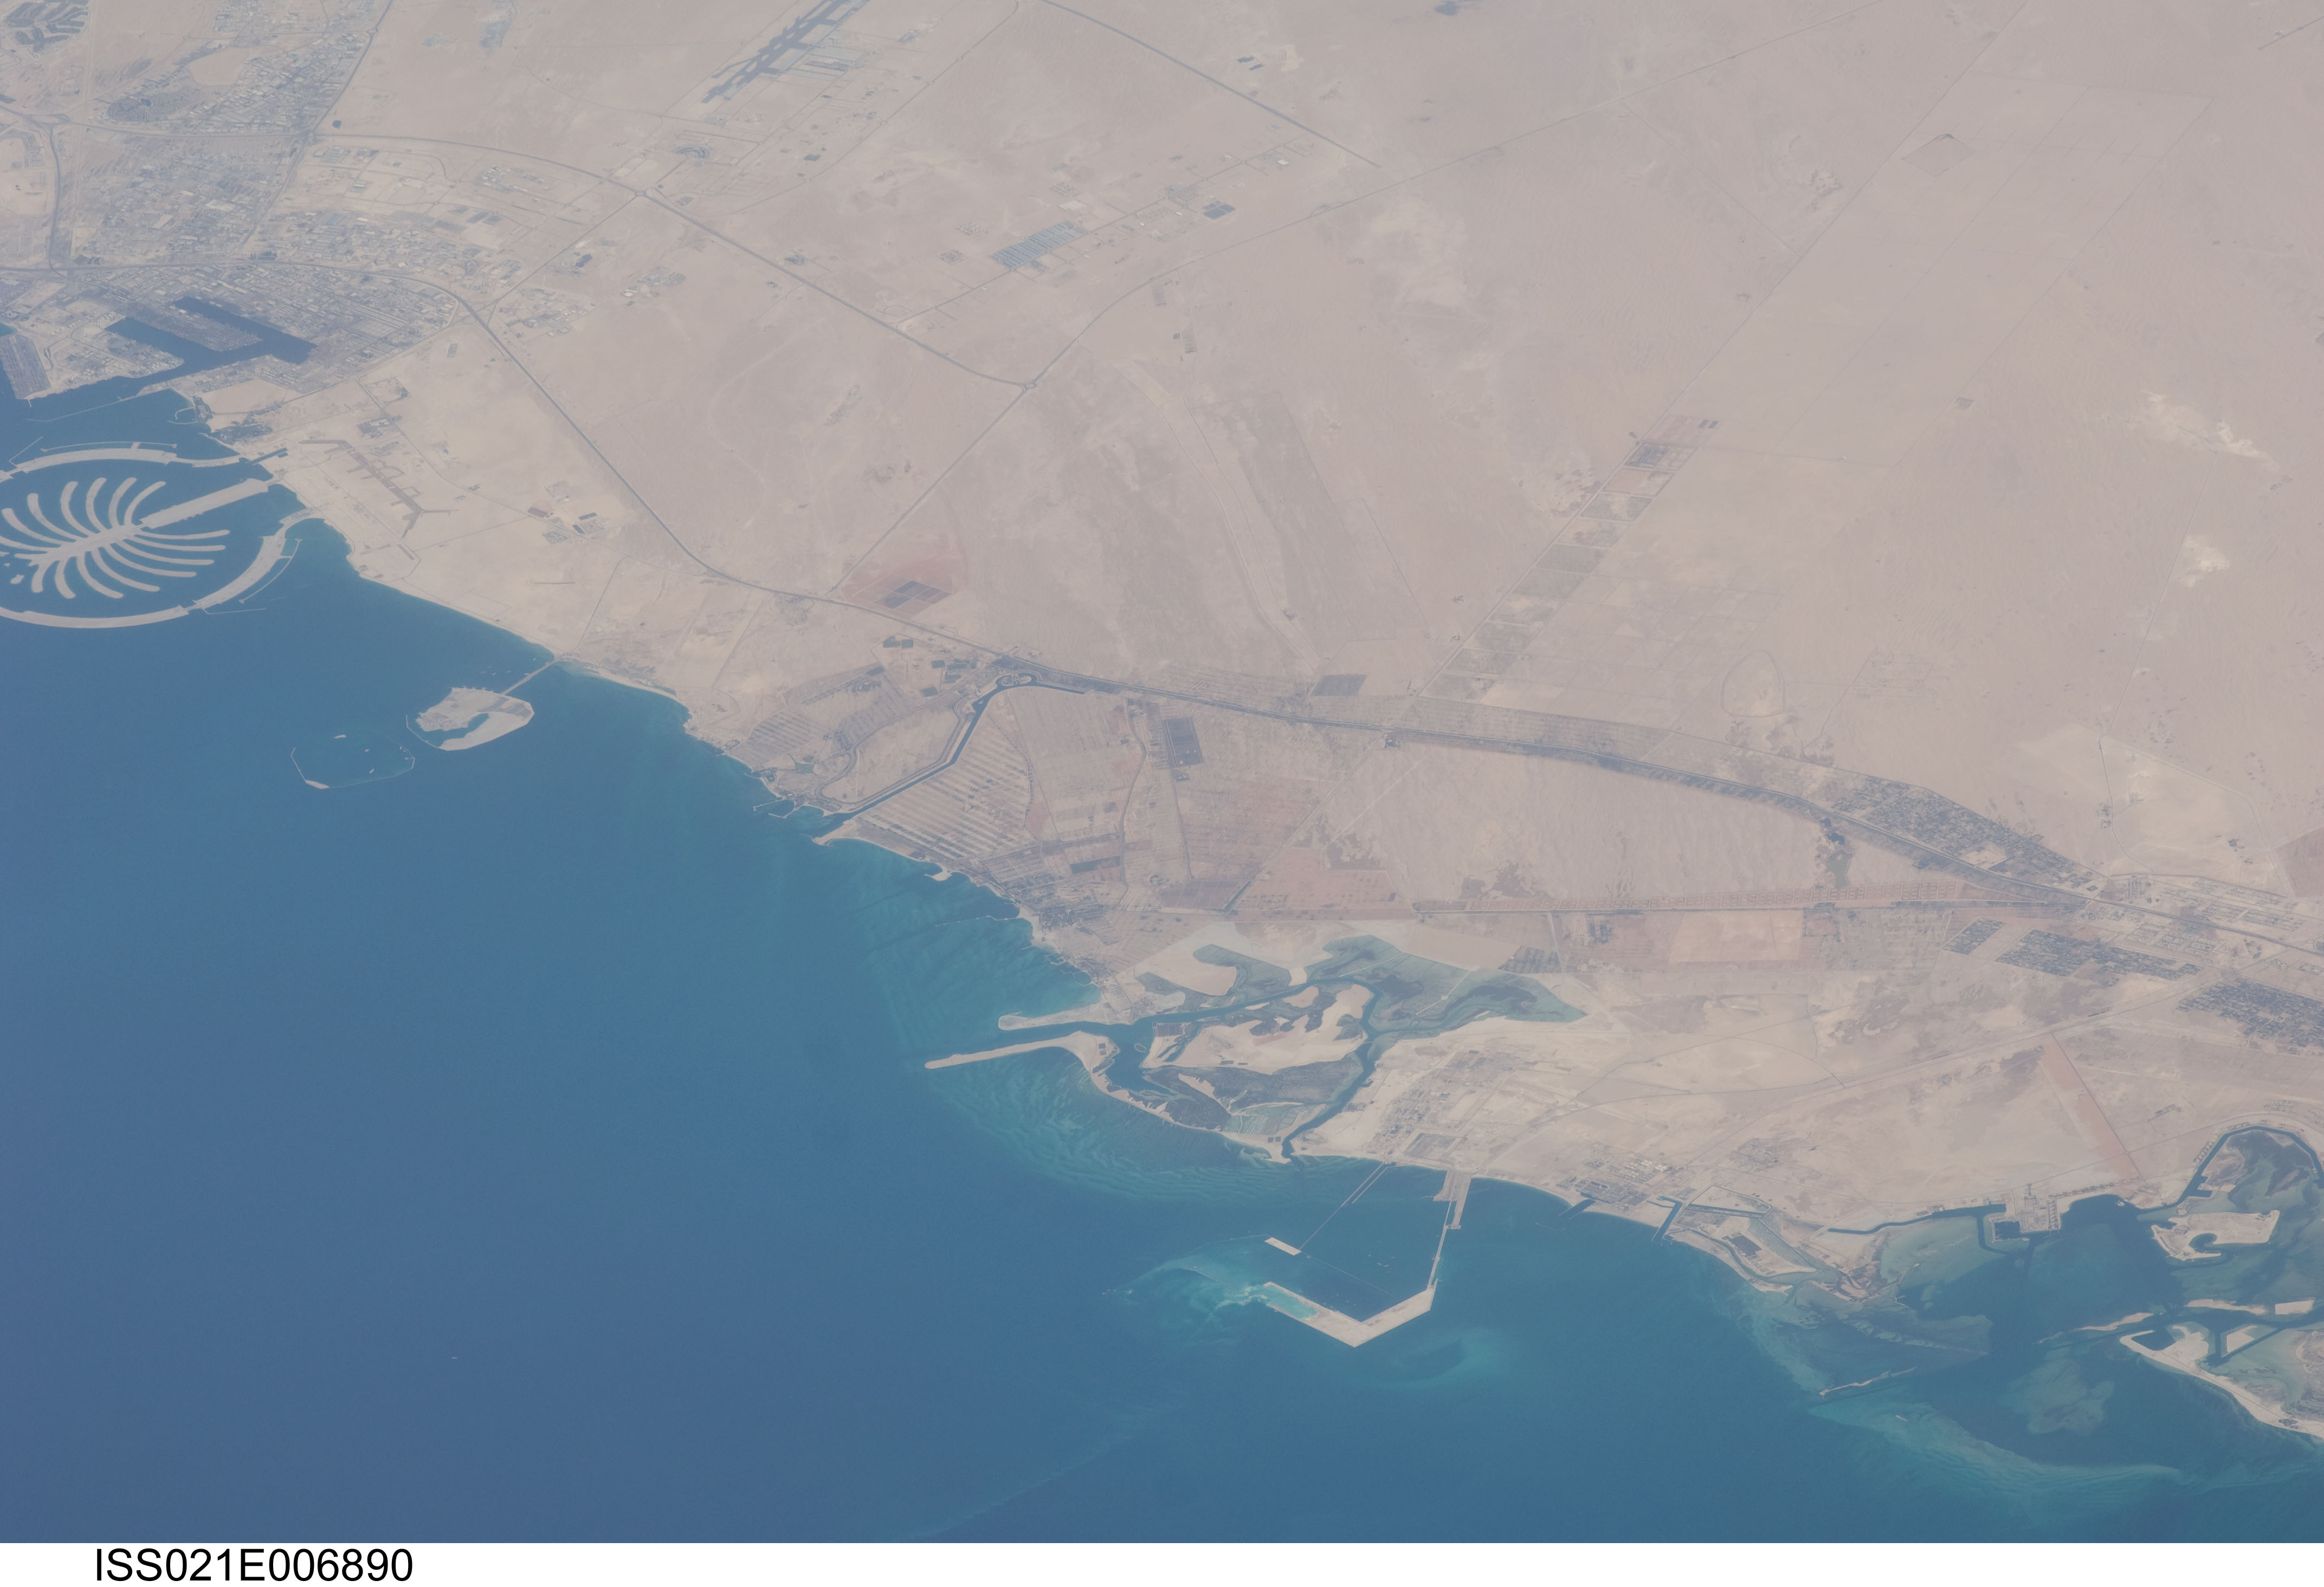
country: UNITED ARAB EMIRATES
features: DUBAI UNITED ARAB EMIRATES,AL MAKTOUM INTERNATIONAL AIRPORT (OMDW),THE PALM JEBEL ALI
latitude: 24.8
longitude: 54.9
